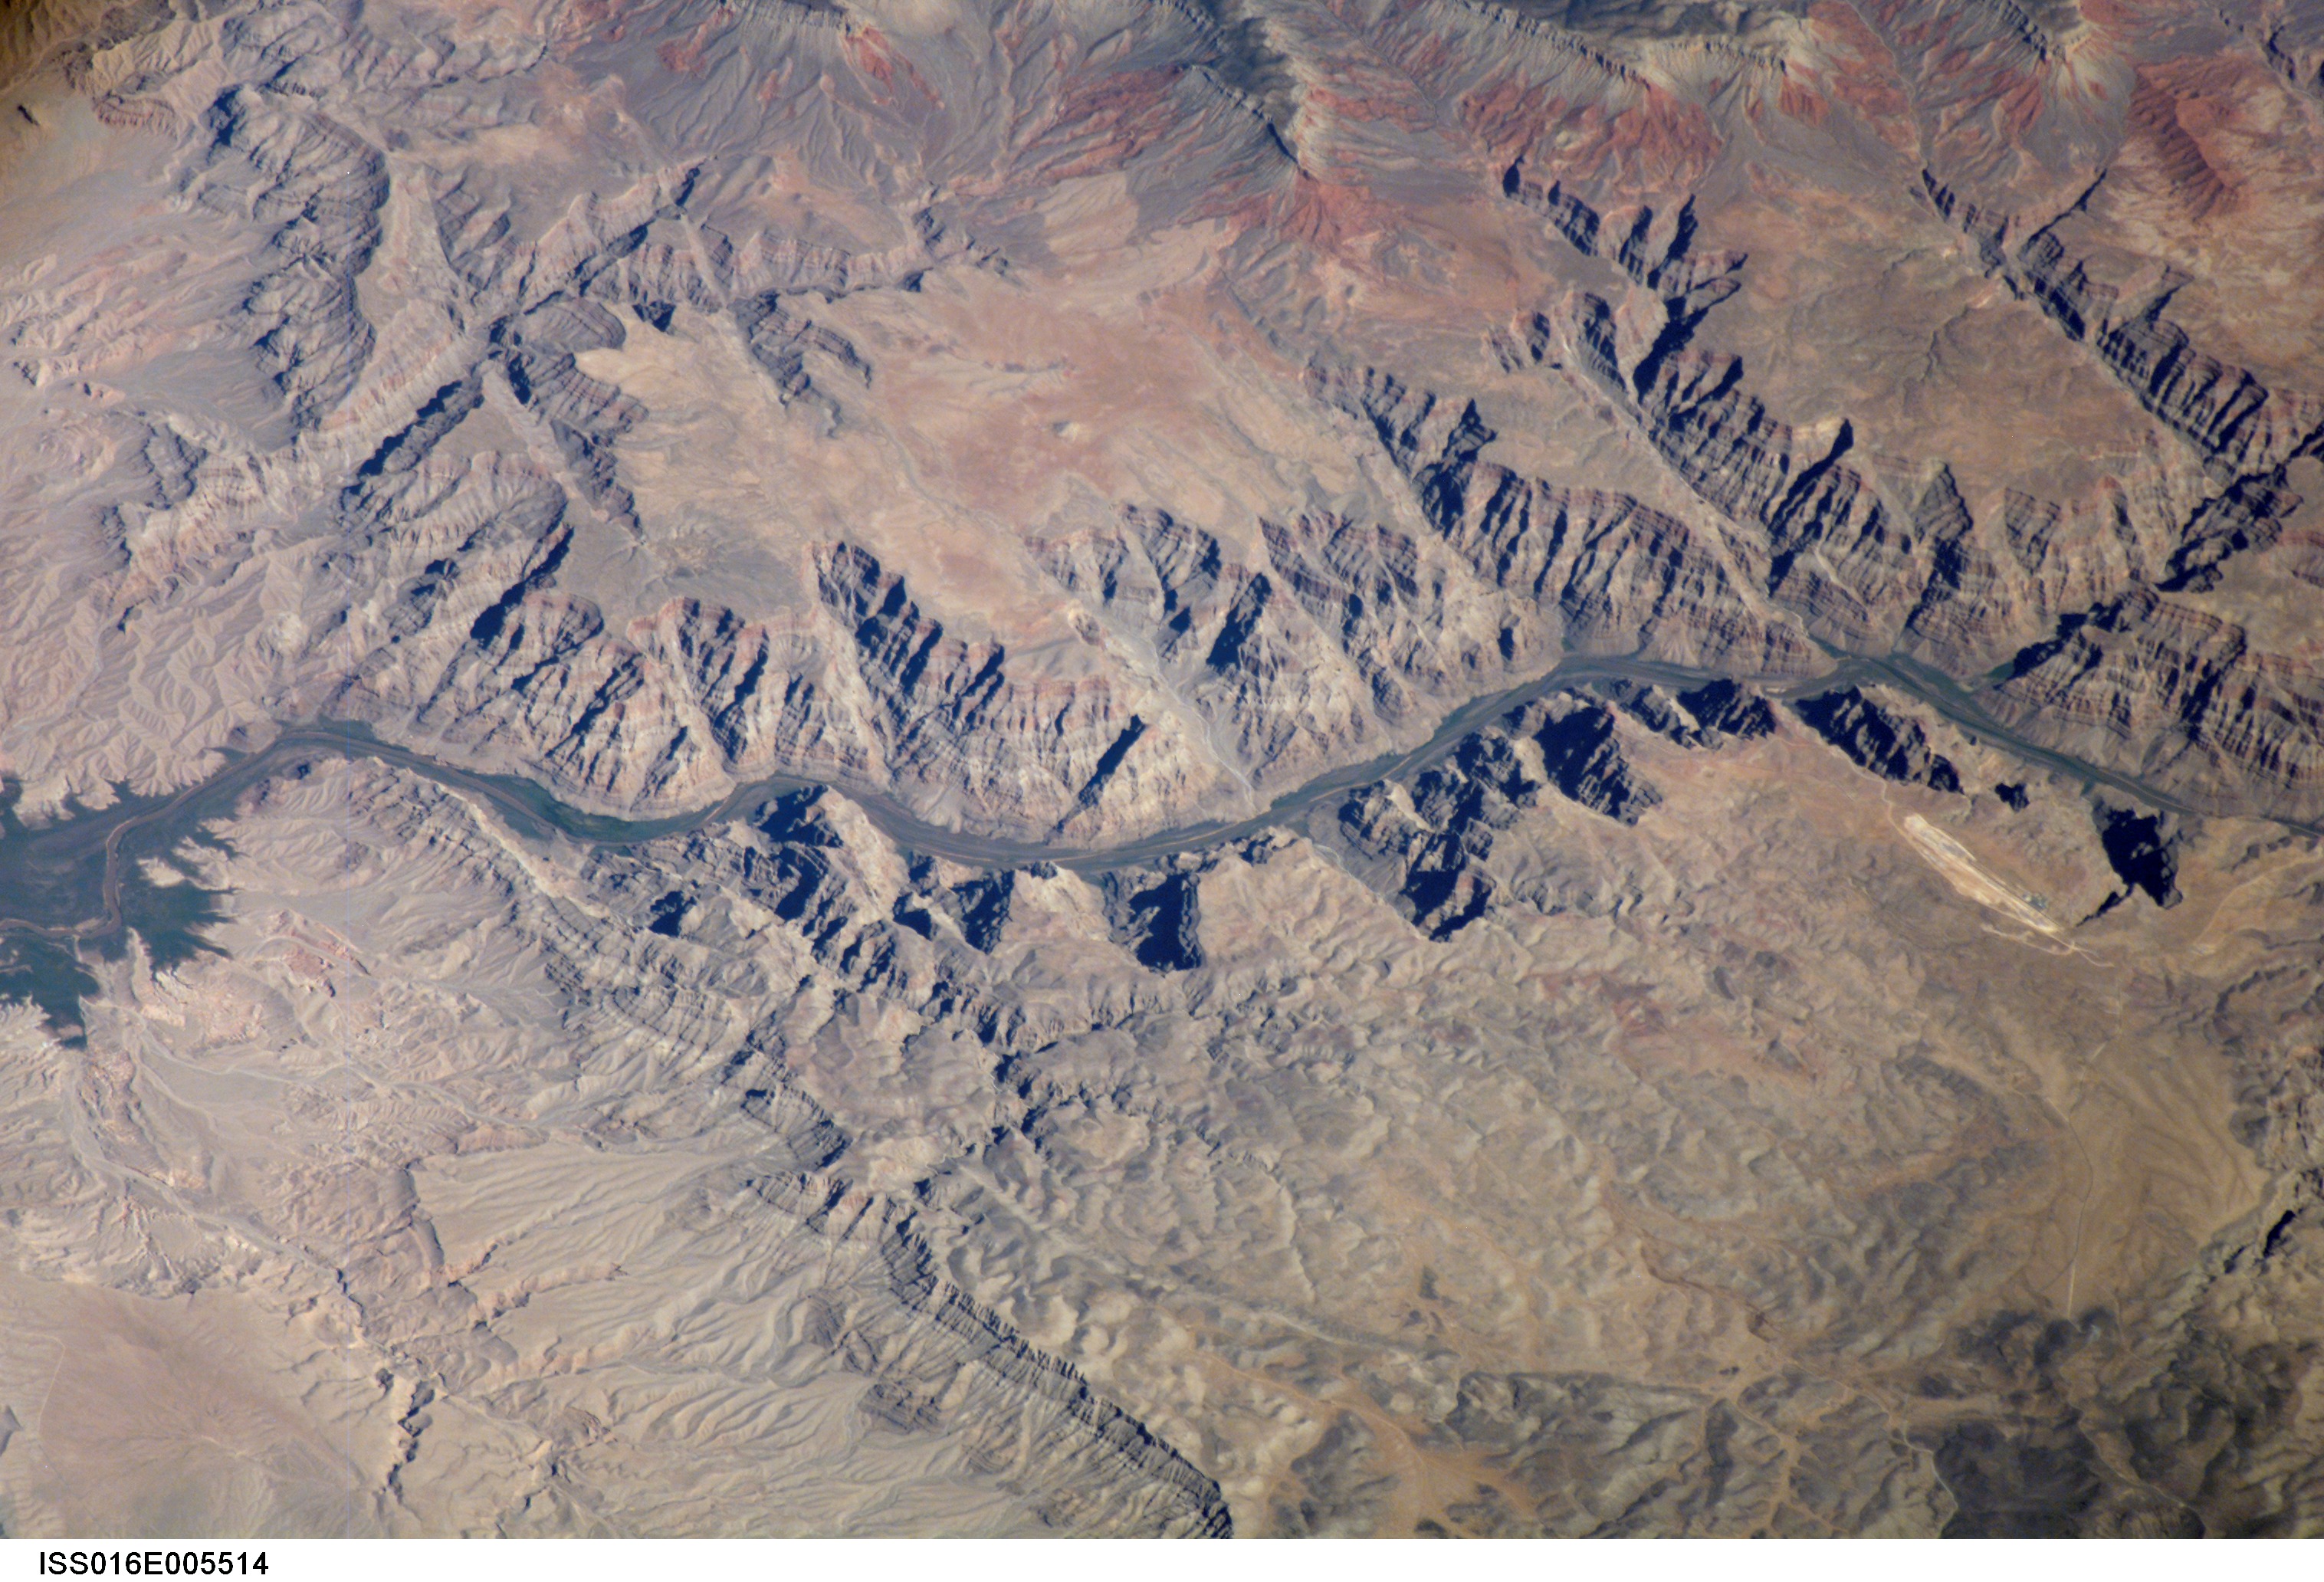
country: USA-ARIZONA
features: LOWER GRANITE GORGE, CANYONS
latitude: 36.0
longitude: -113.8
